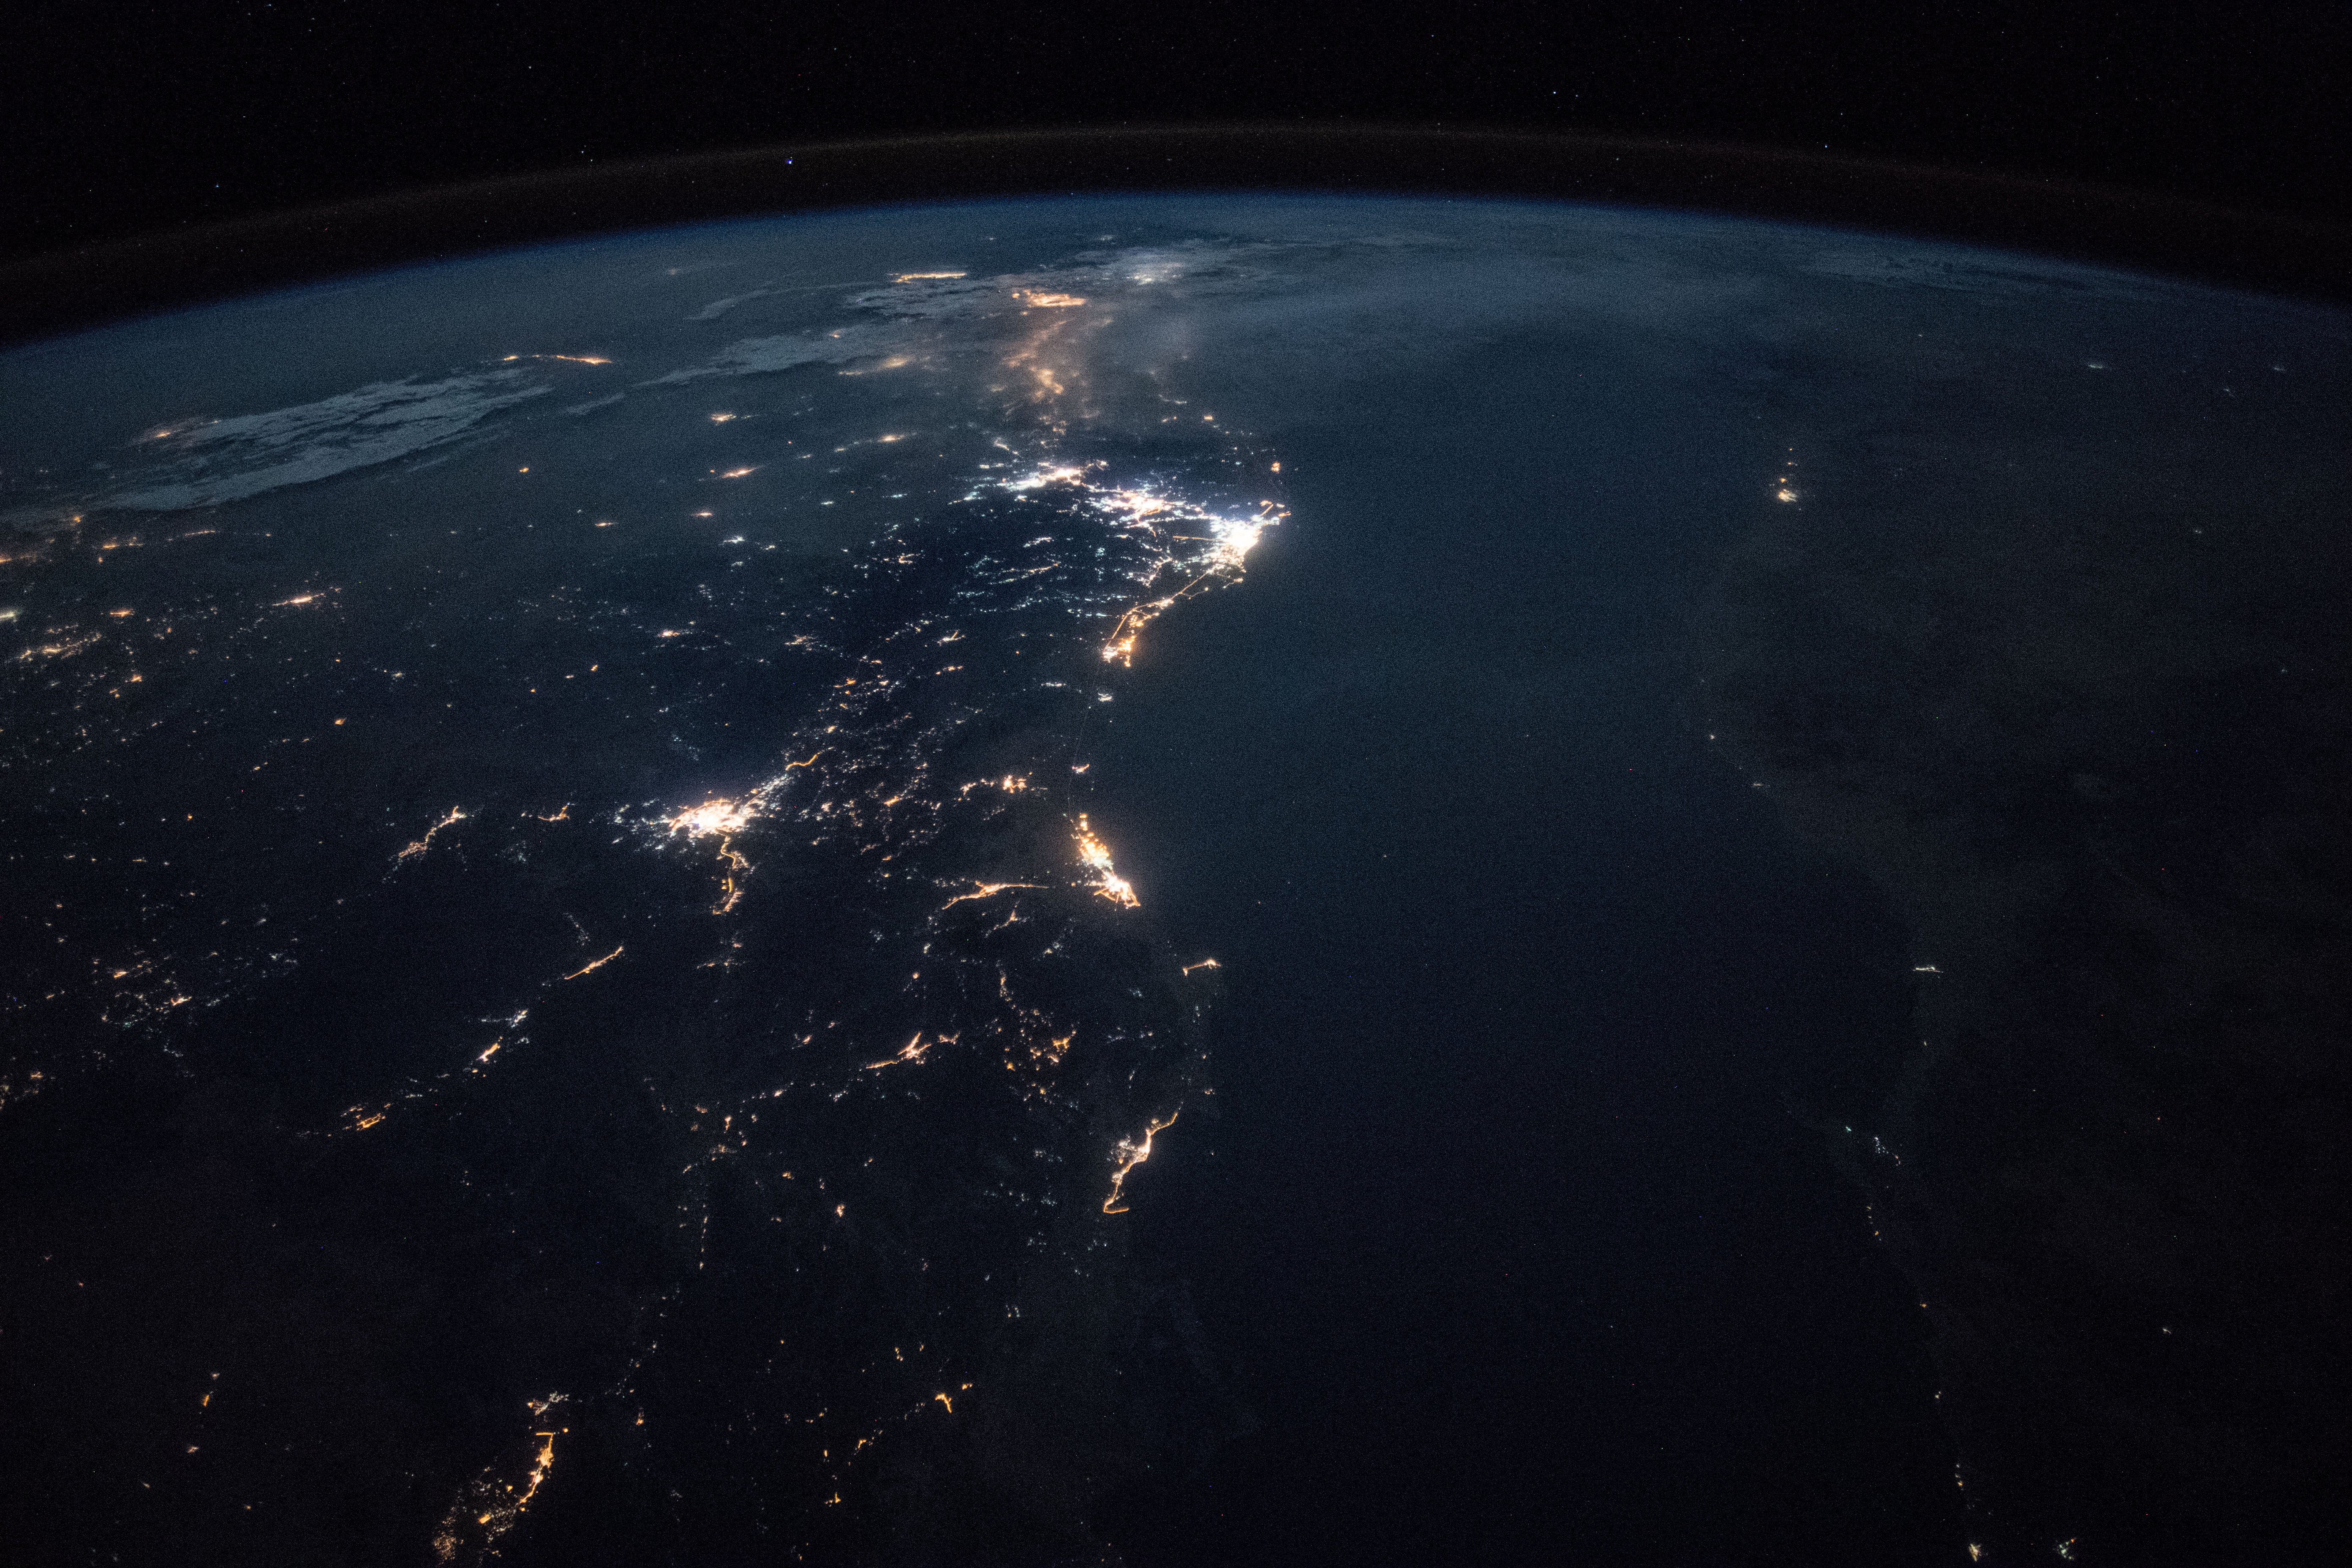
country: SAUDI ARABIA
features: YANBU CITY, RED SEA, MEDINA CITY, JEDDAH CITY, NUBIAN DESERT, MECCA CITY, NIGHT, EARTH LIMB
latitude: 23.9
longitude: 38.0
